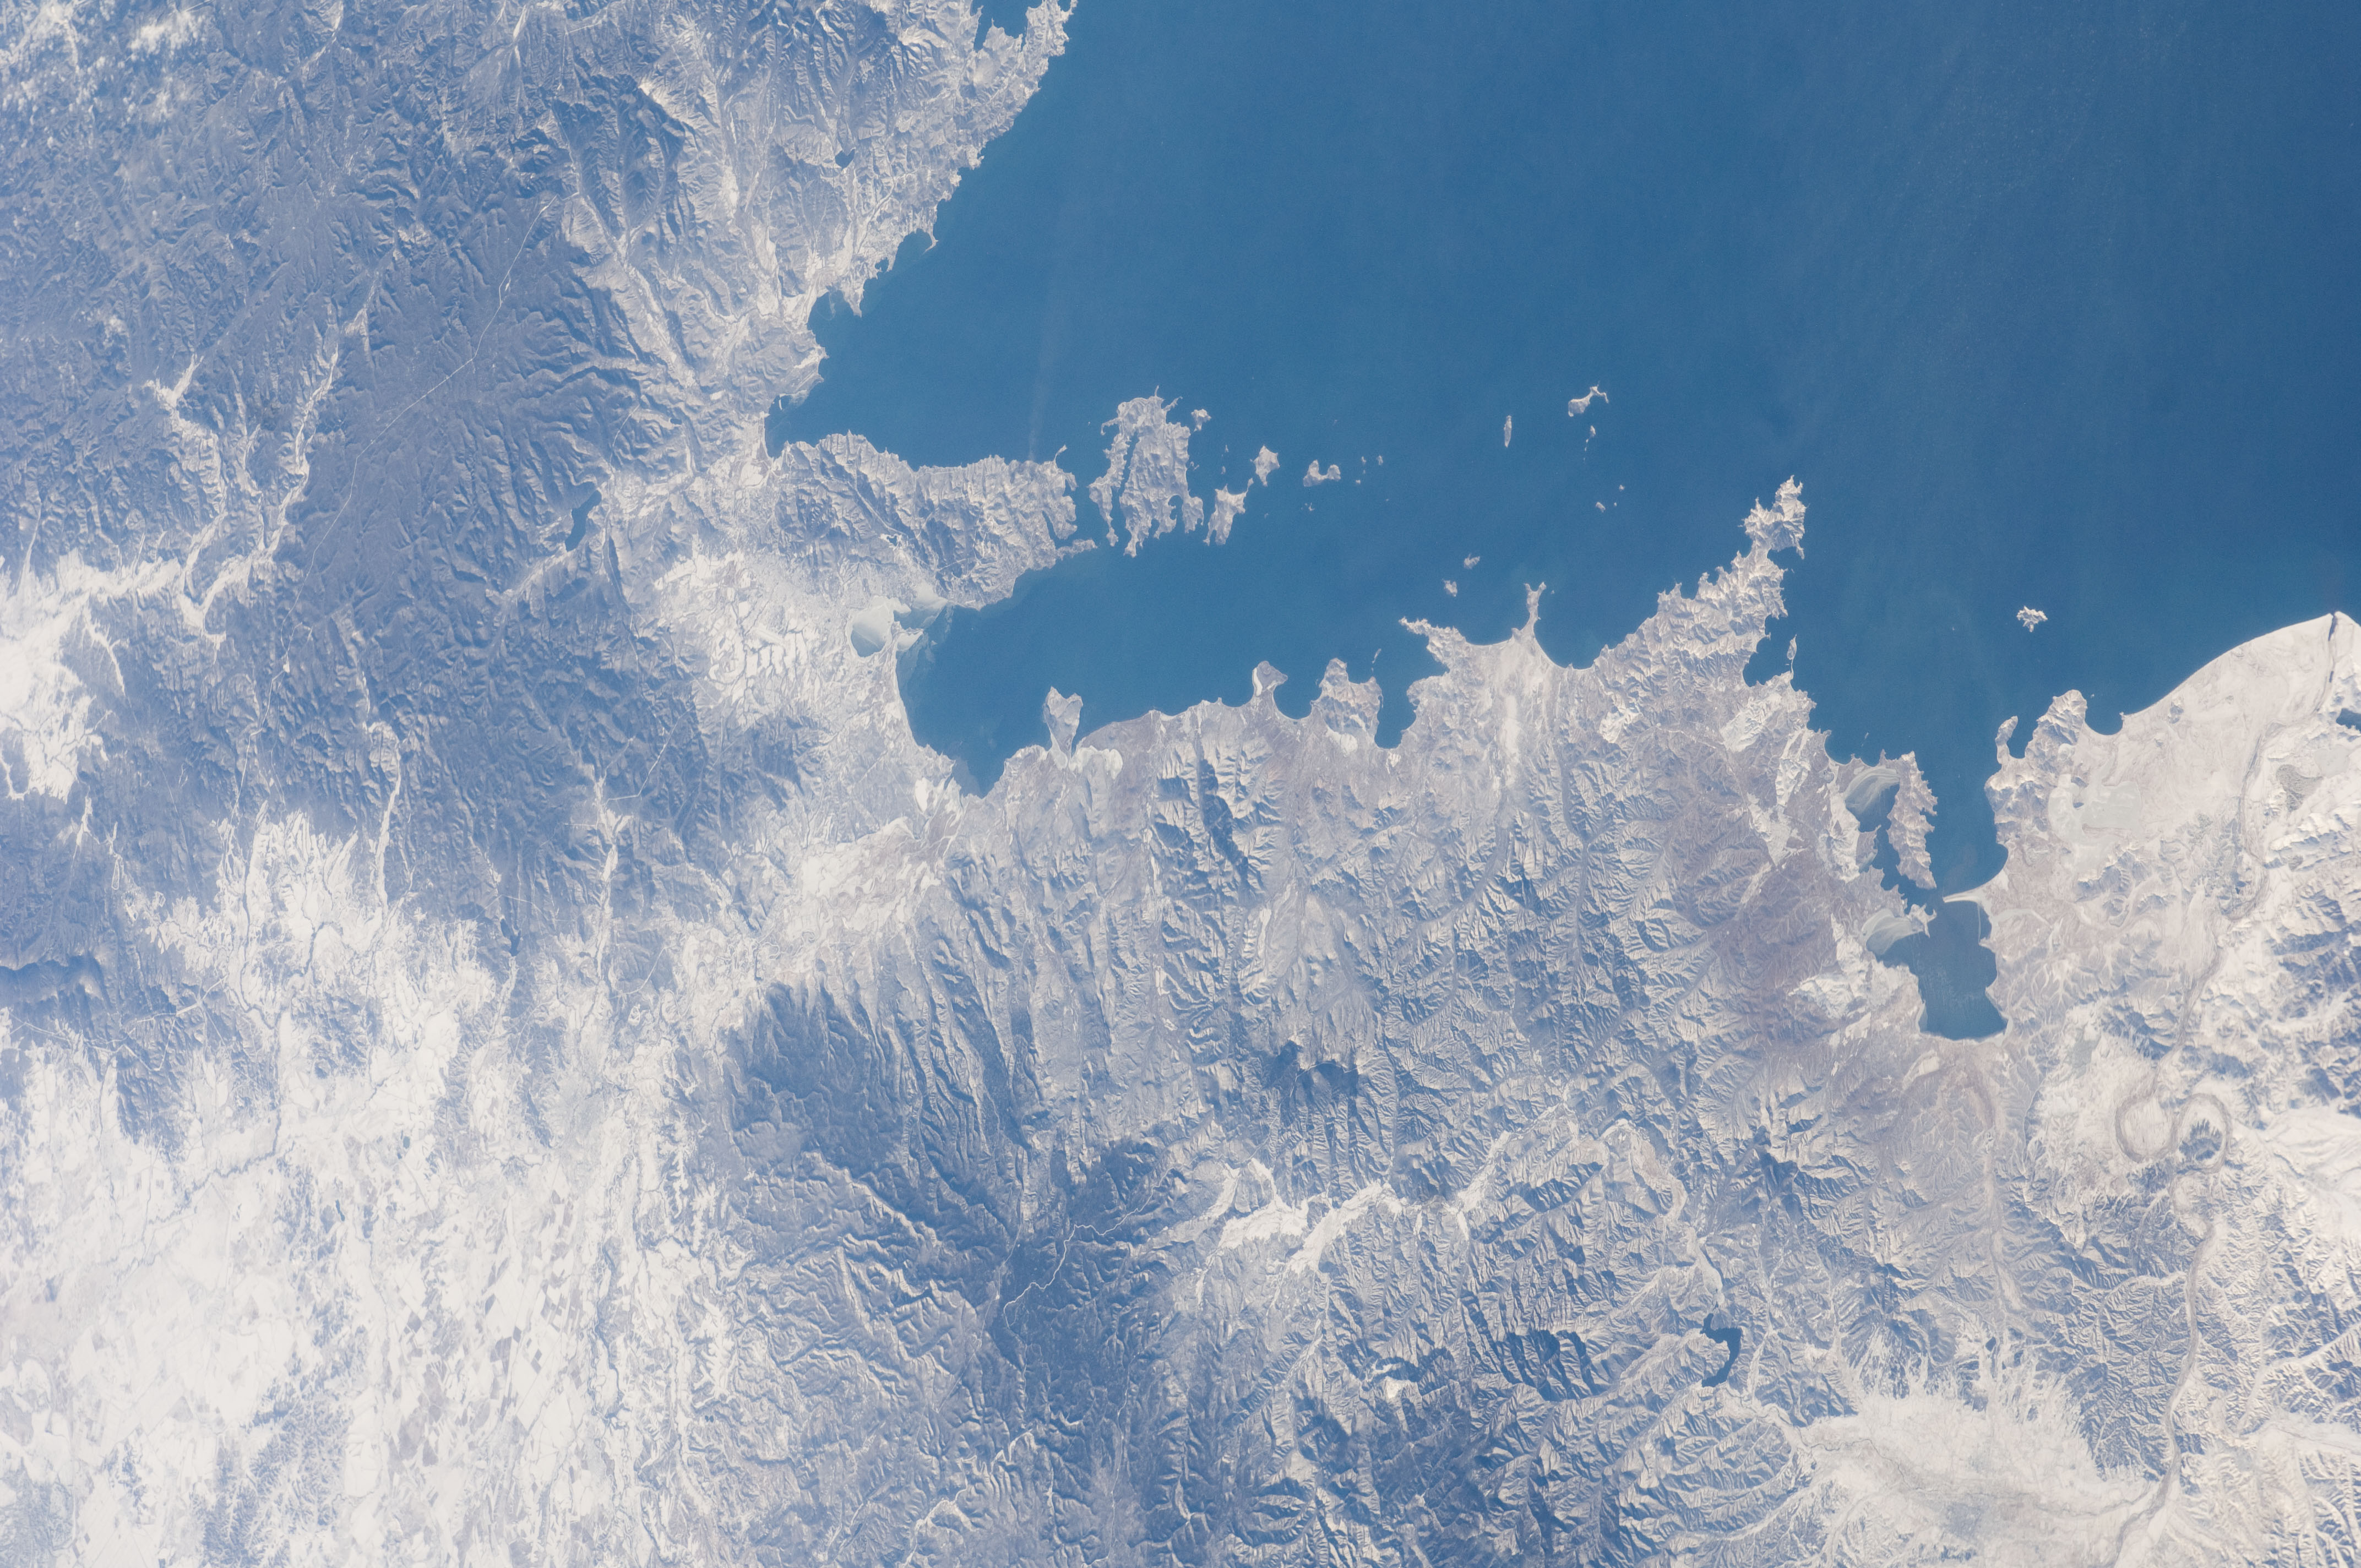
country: RUSSIAN FEDERATION
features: AMURSKIY B., USSURIYKIY B., VLADIVOSTOK, MTS., SNOW, RAVINES
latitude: 43.0
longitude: 131.5
